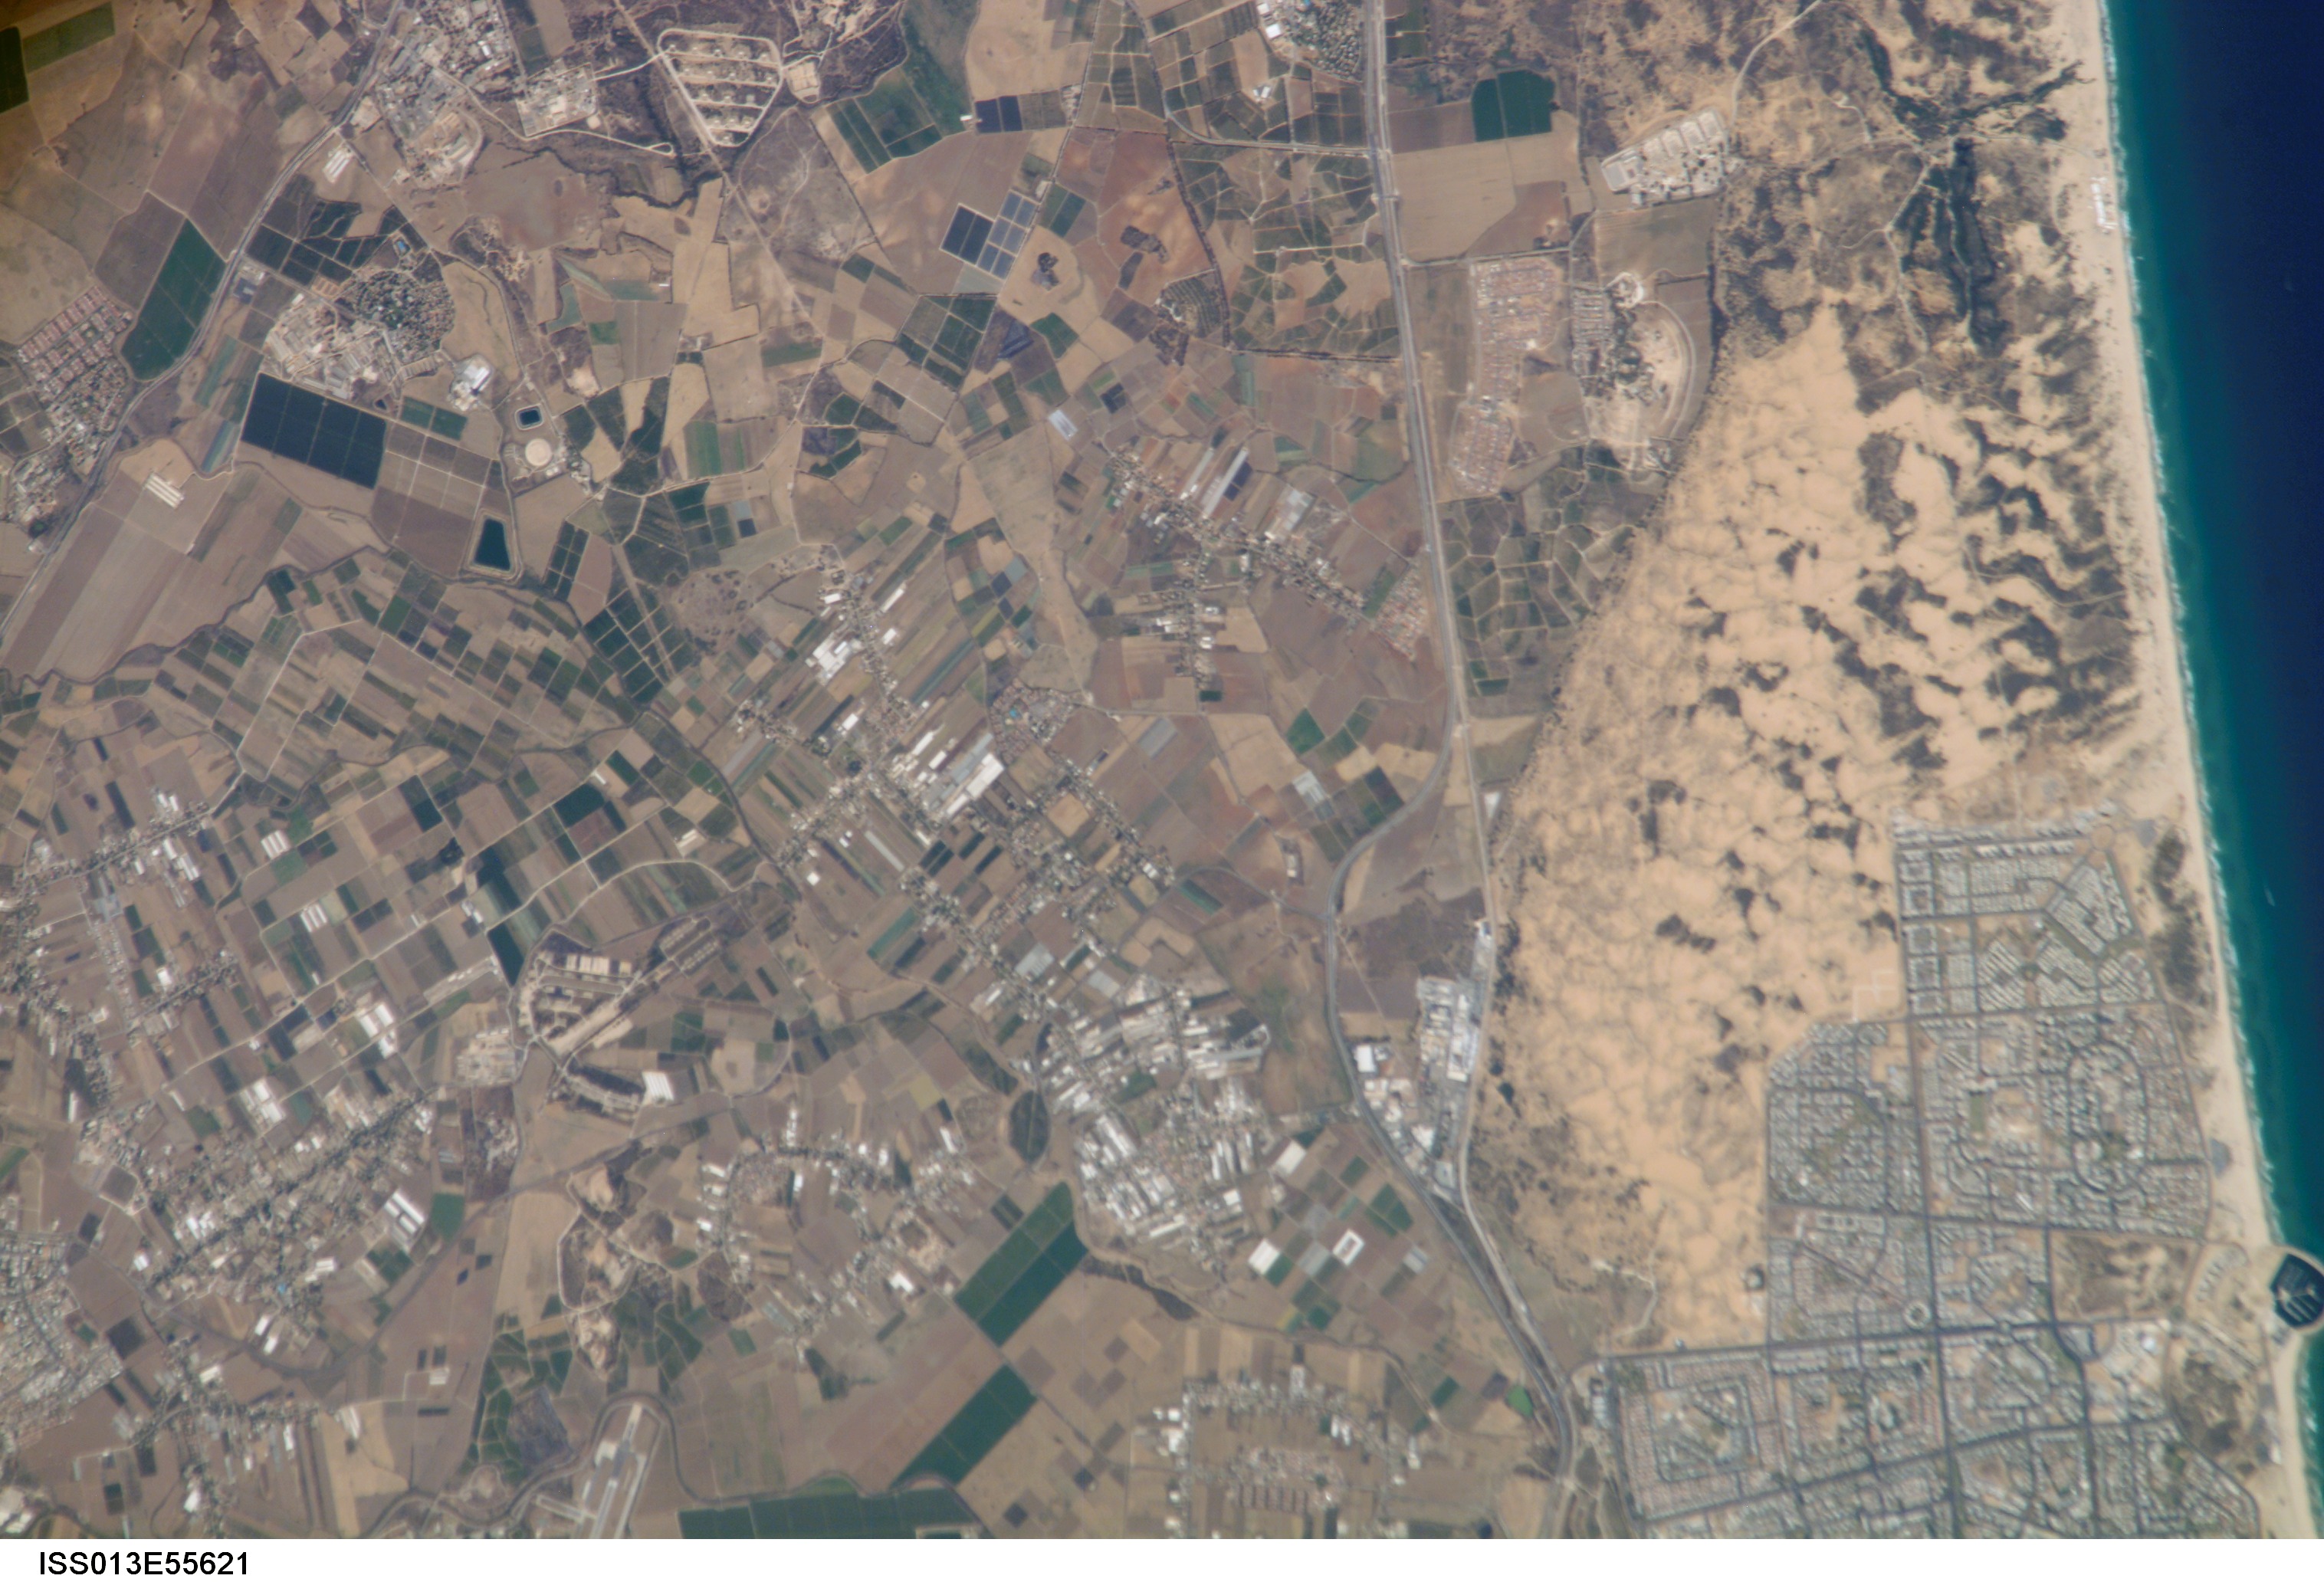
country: ISRAEL
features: ASHDOD, SDE UZIYAHU, EZER, BEIT EZRA, AGRICULTURE, COAST
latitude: 31.7
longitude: 34.7
